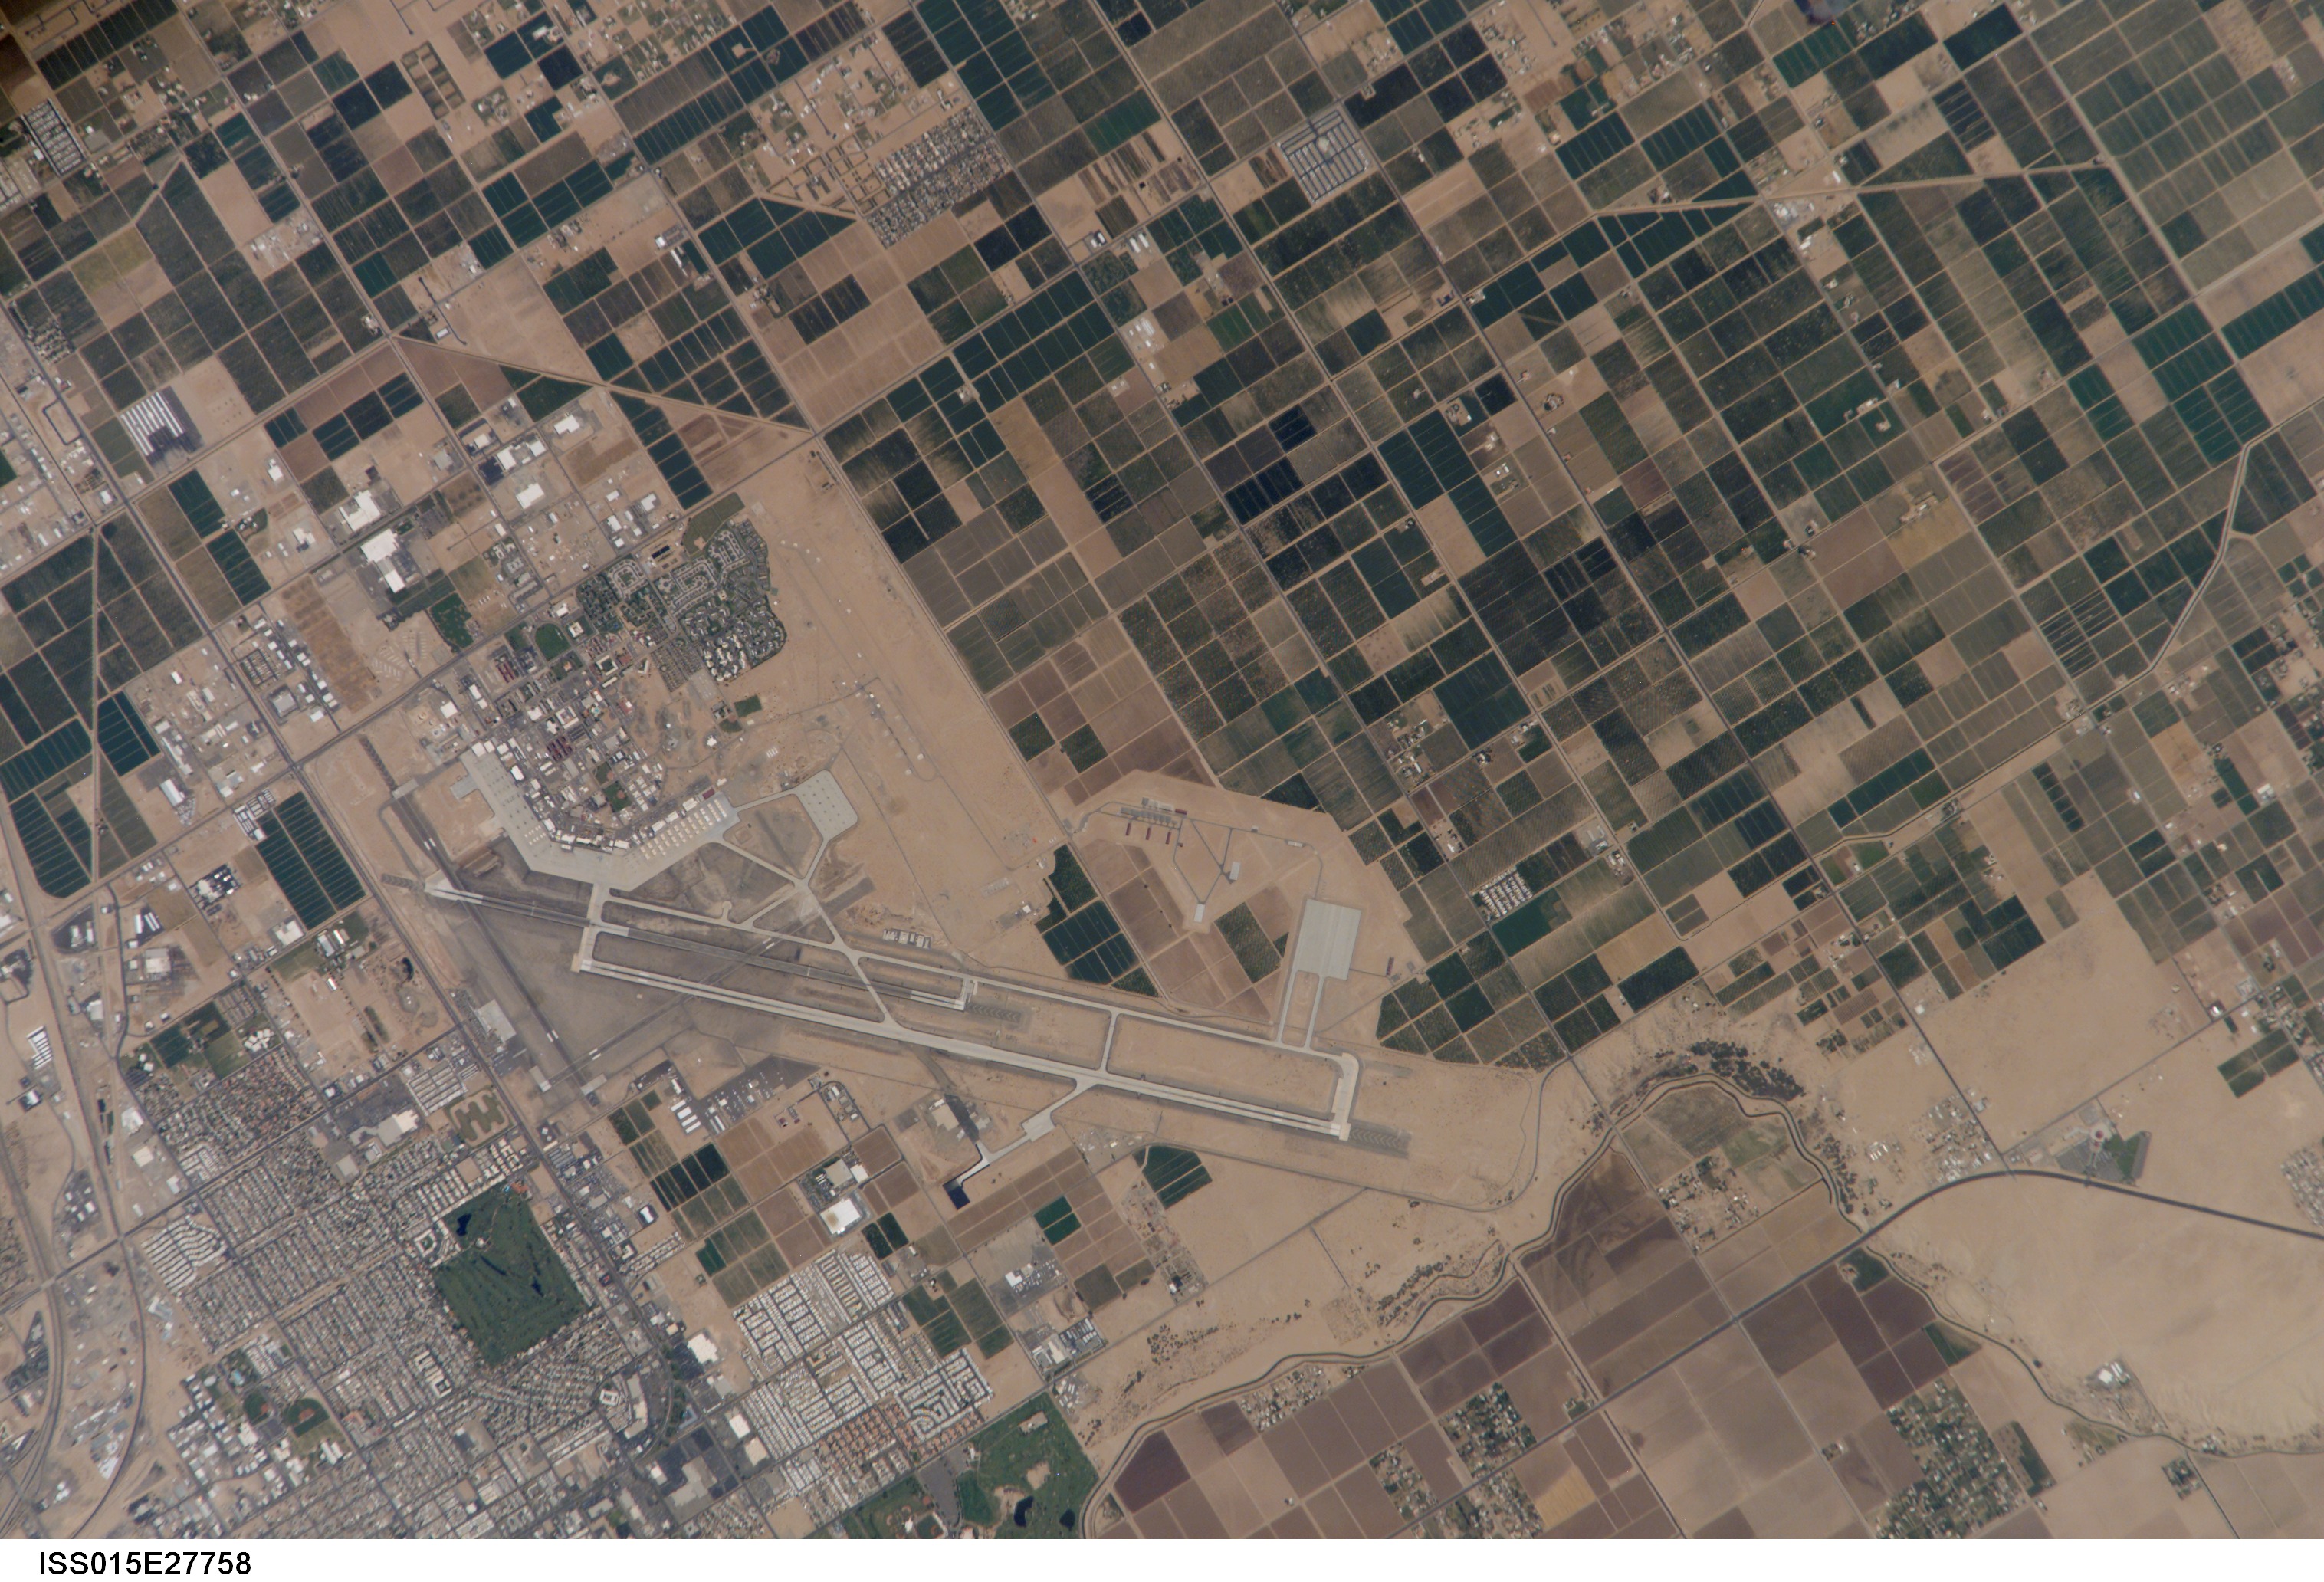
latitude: 32.6
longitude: -114.6
